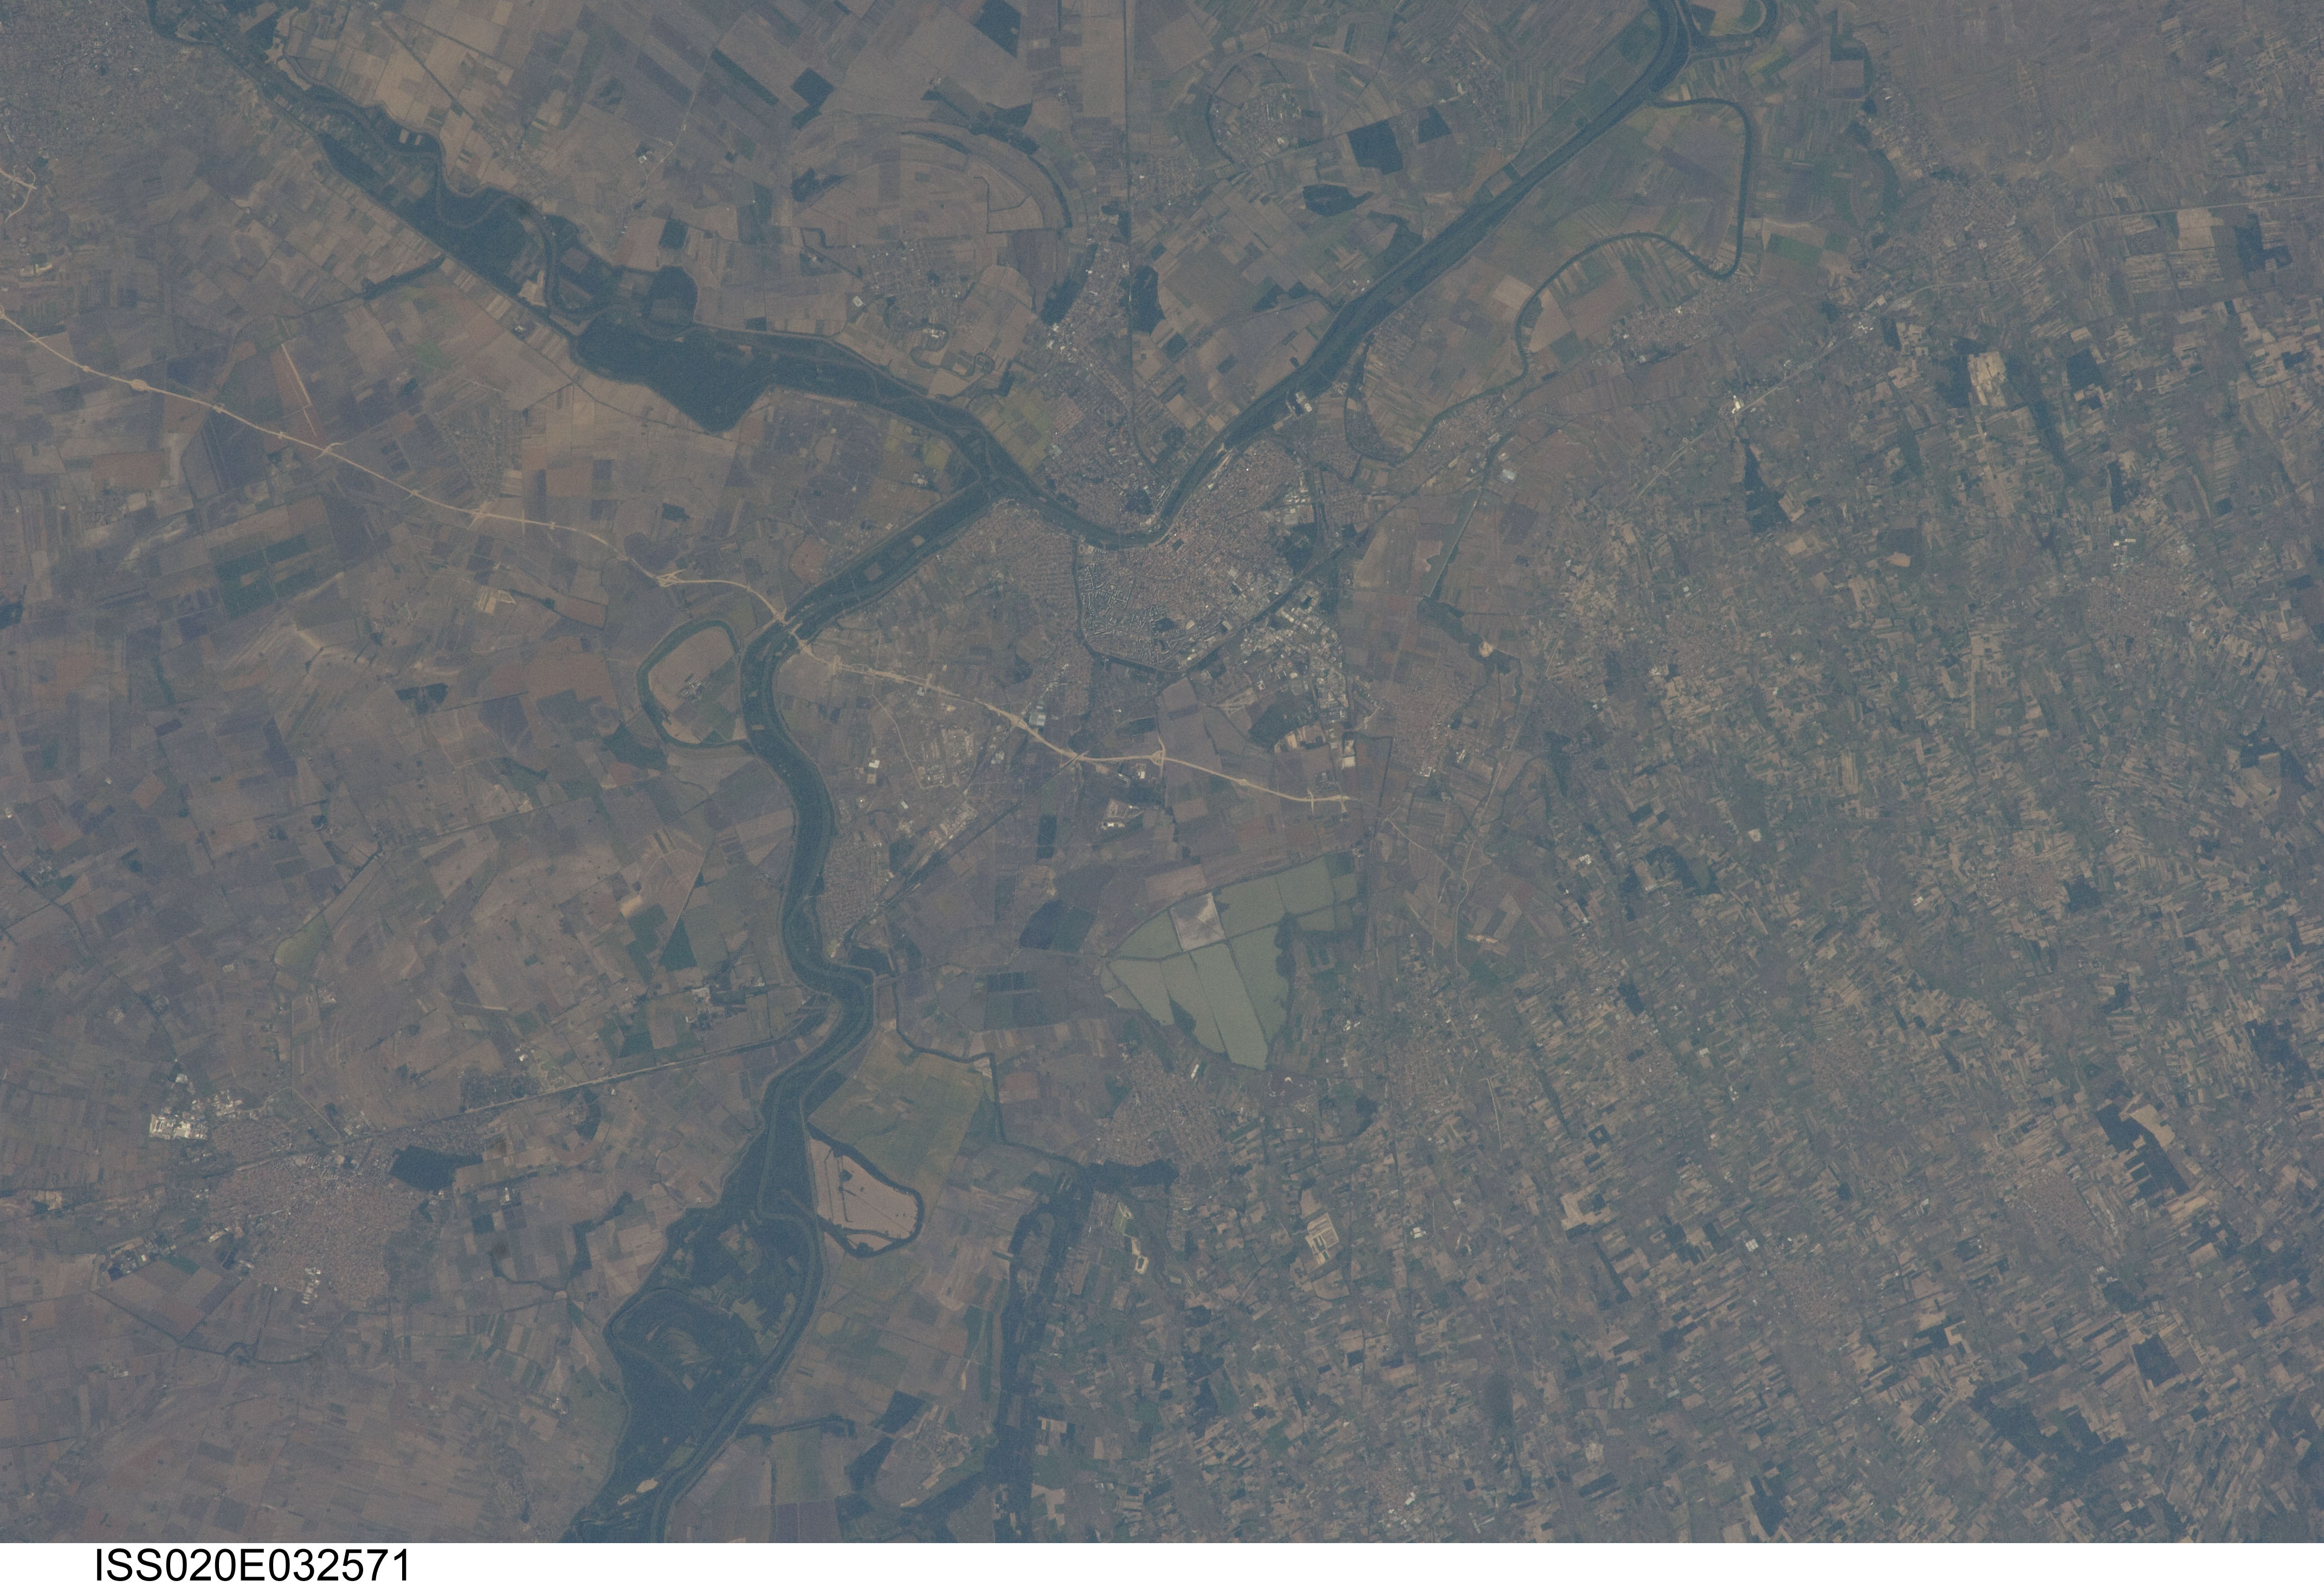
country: HUNGARY
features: SZEGED, AGR., TISZA RIVER, HODMEZOVASARHELY
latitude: 46.3
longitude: 20.1
